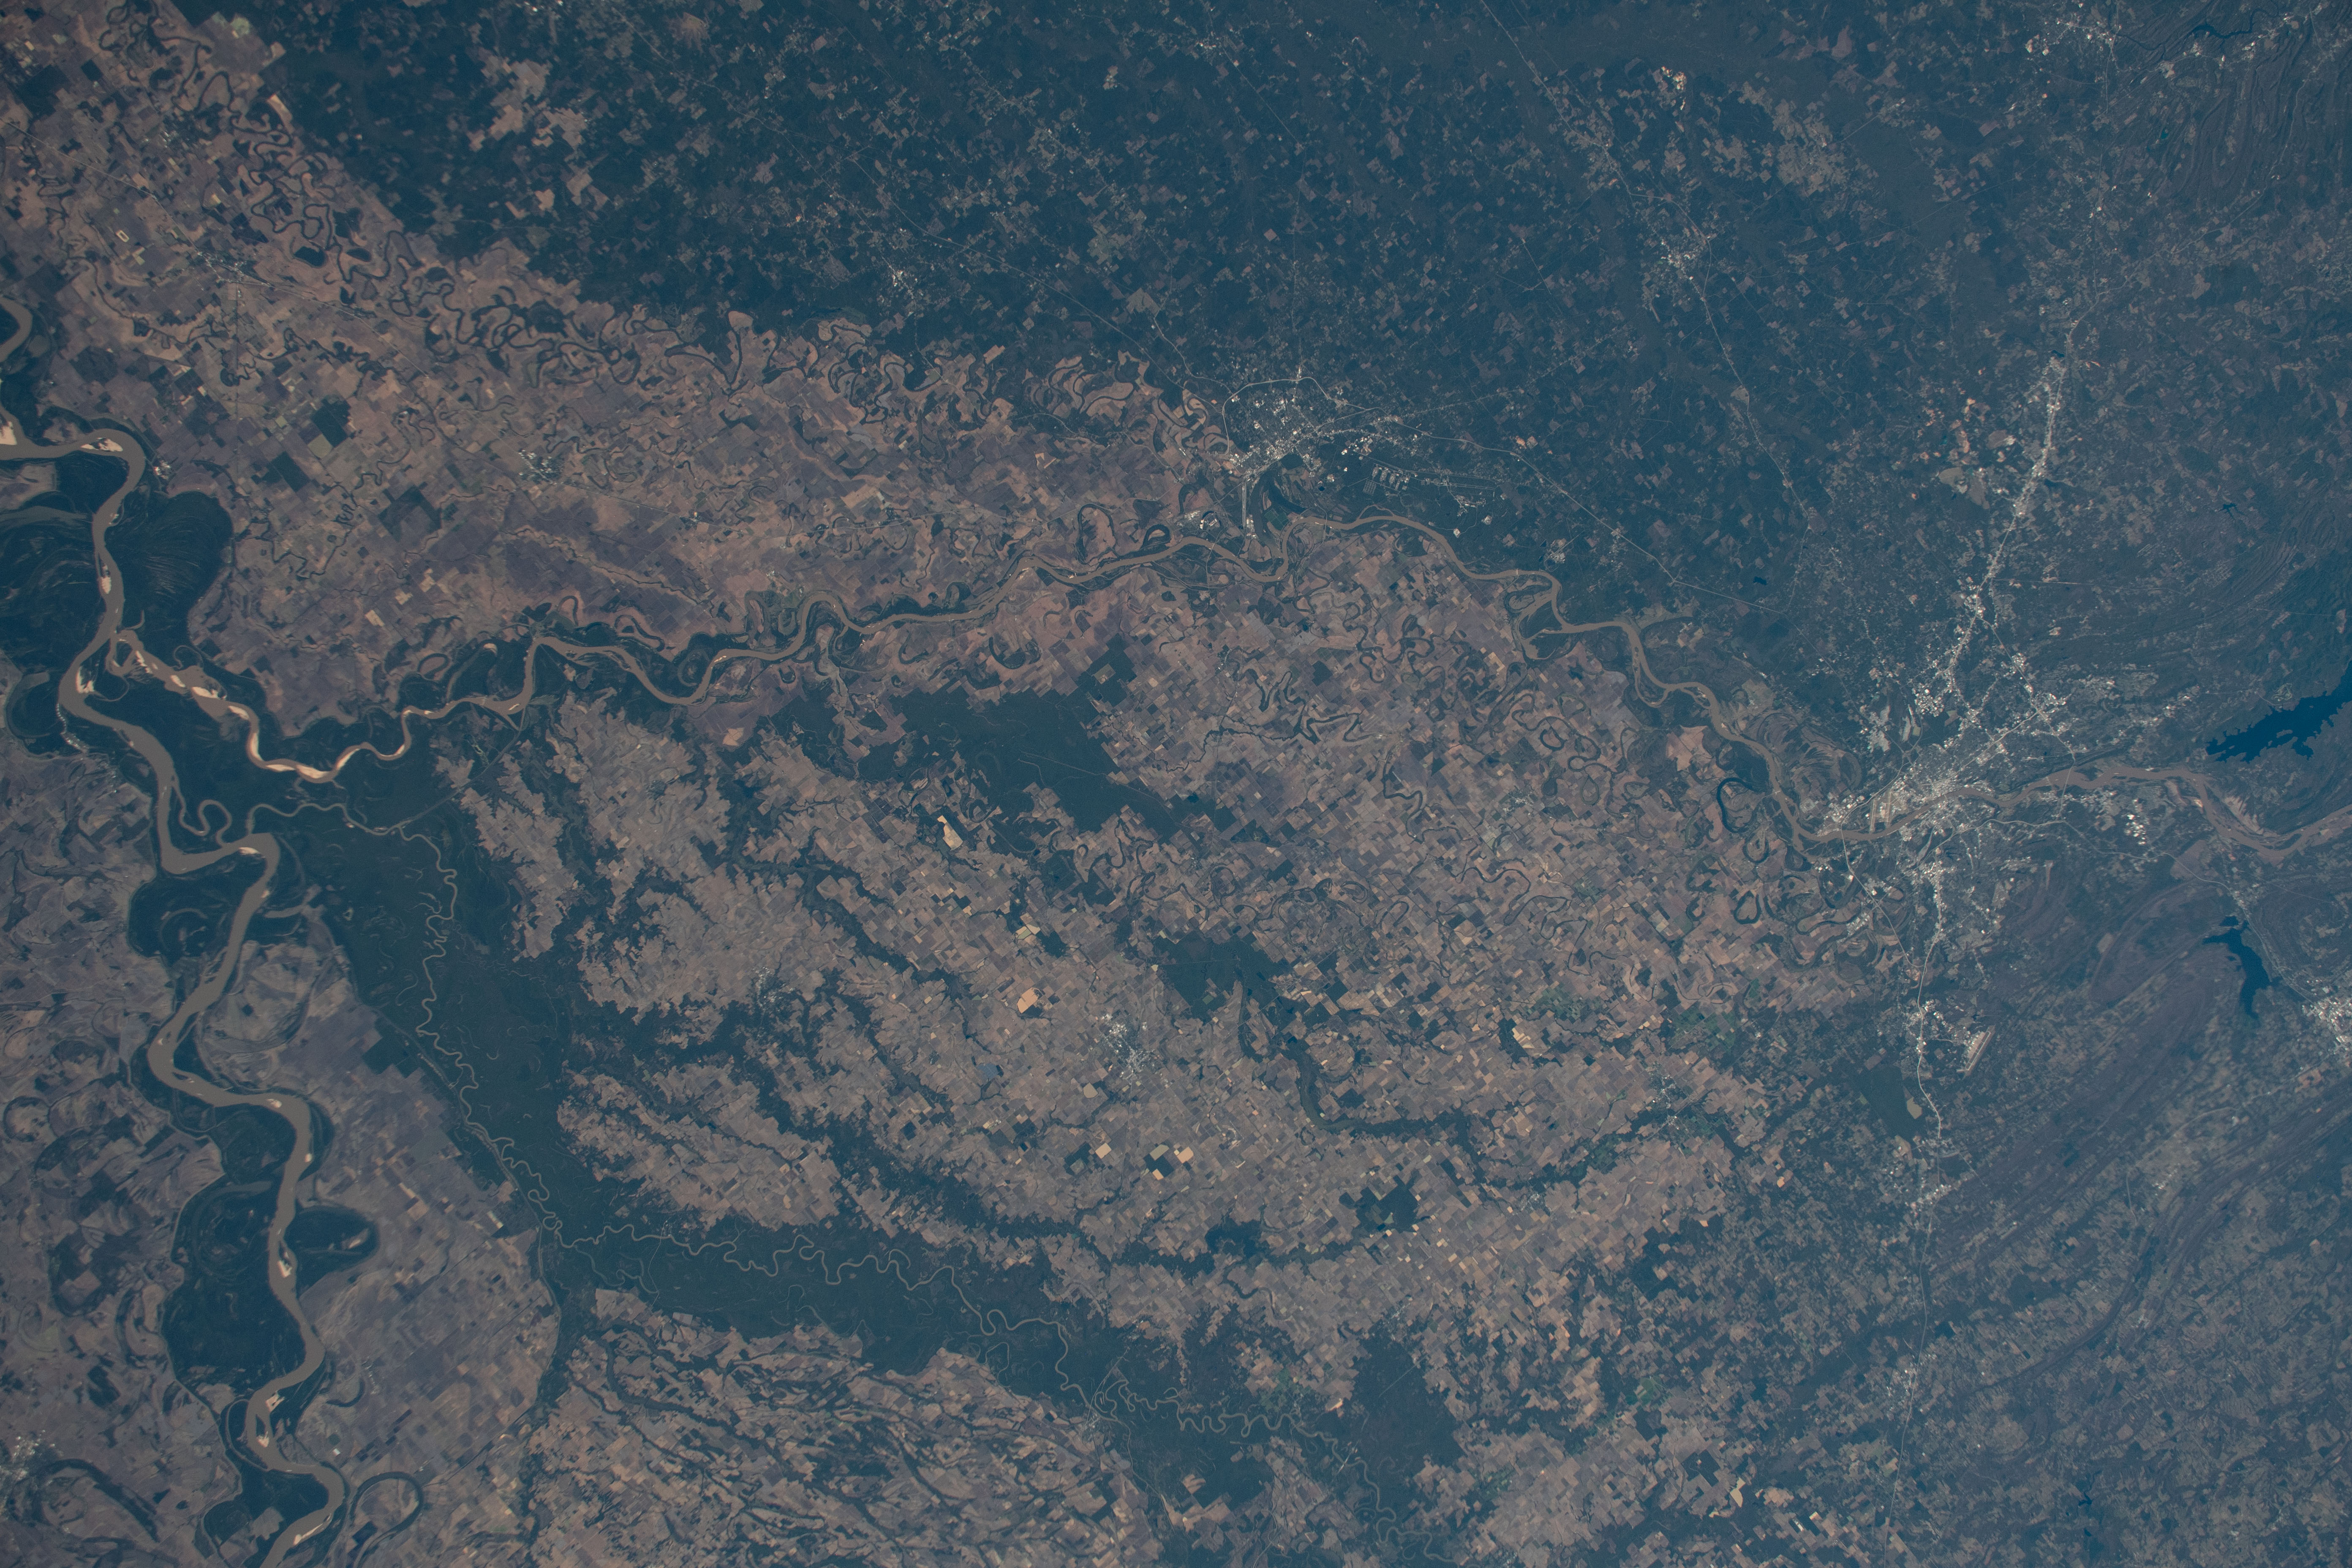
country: USA-ARKANSAS
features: MISSISSIPPI RIVER, LITTLE ROCK
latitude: 34.5
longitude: -91.5
